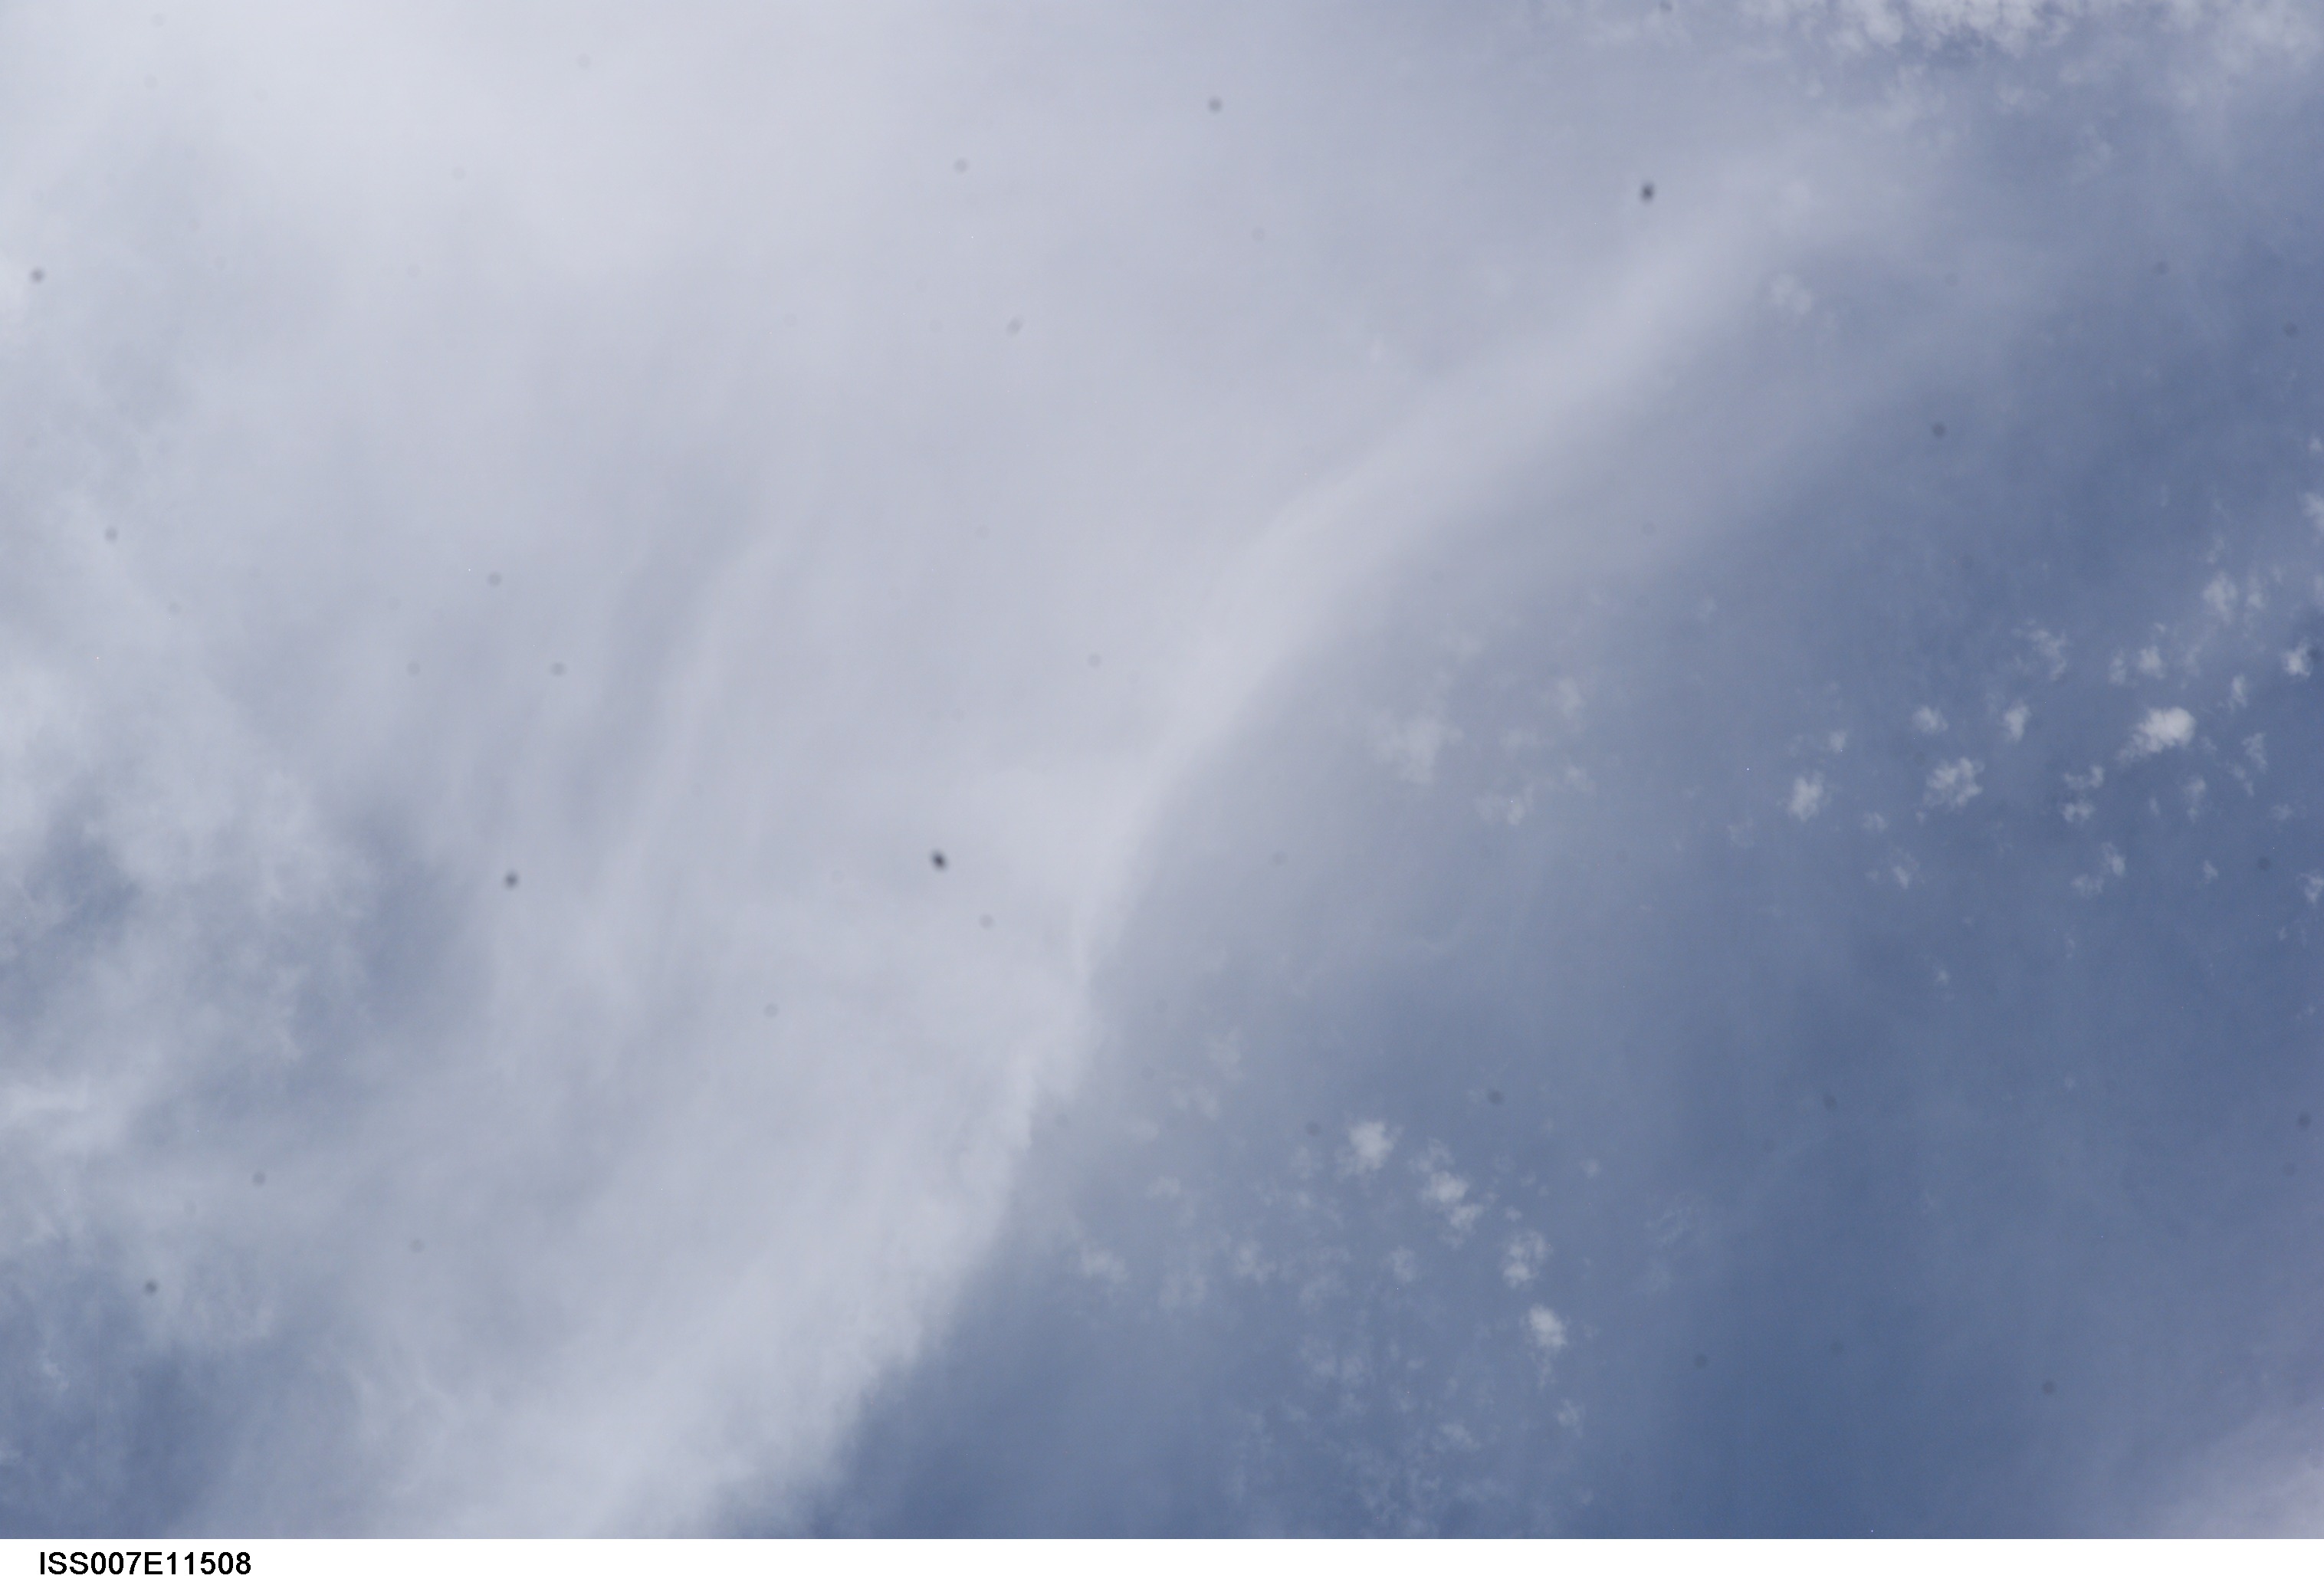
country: PACIFIC OCEAN
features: CLOUD PATTERNS
